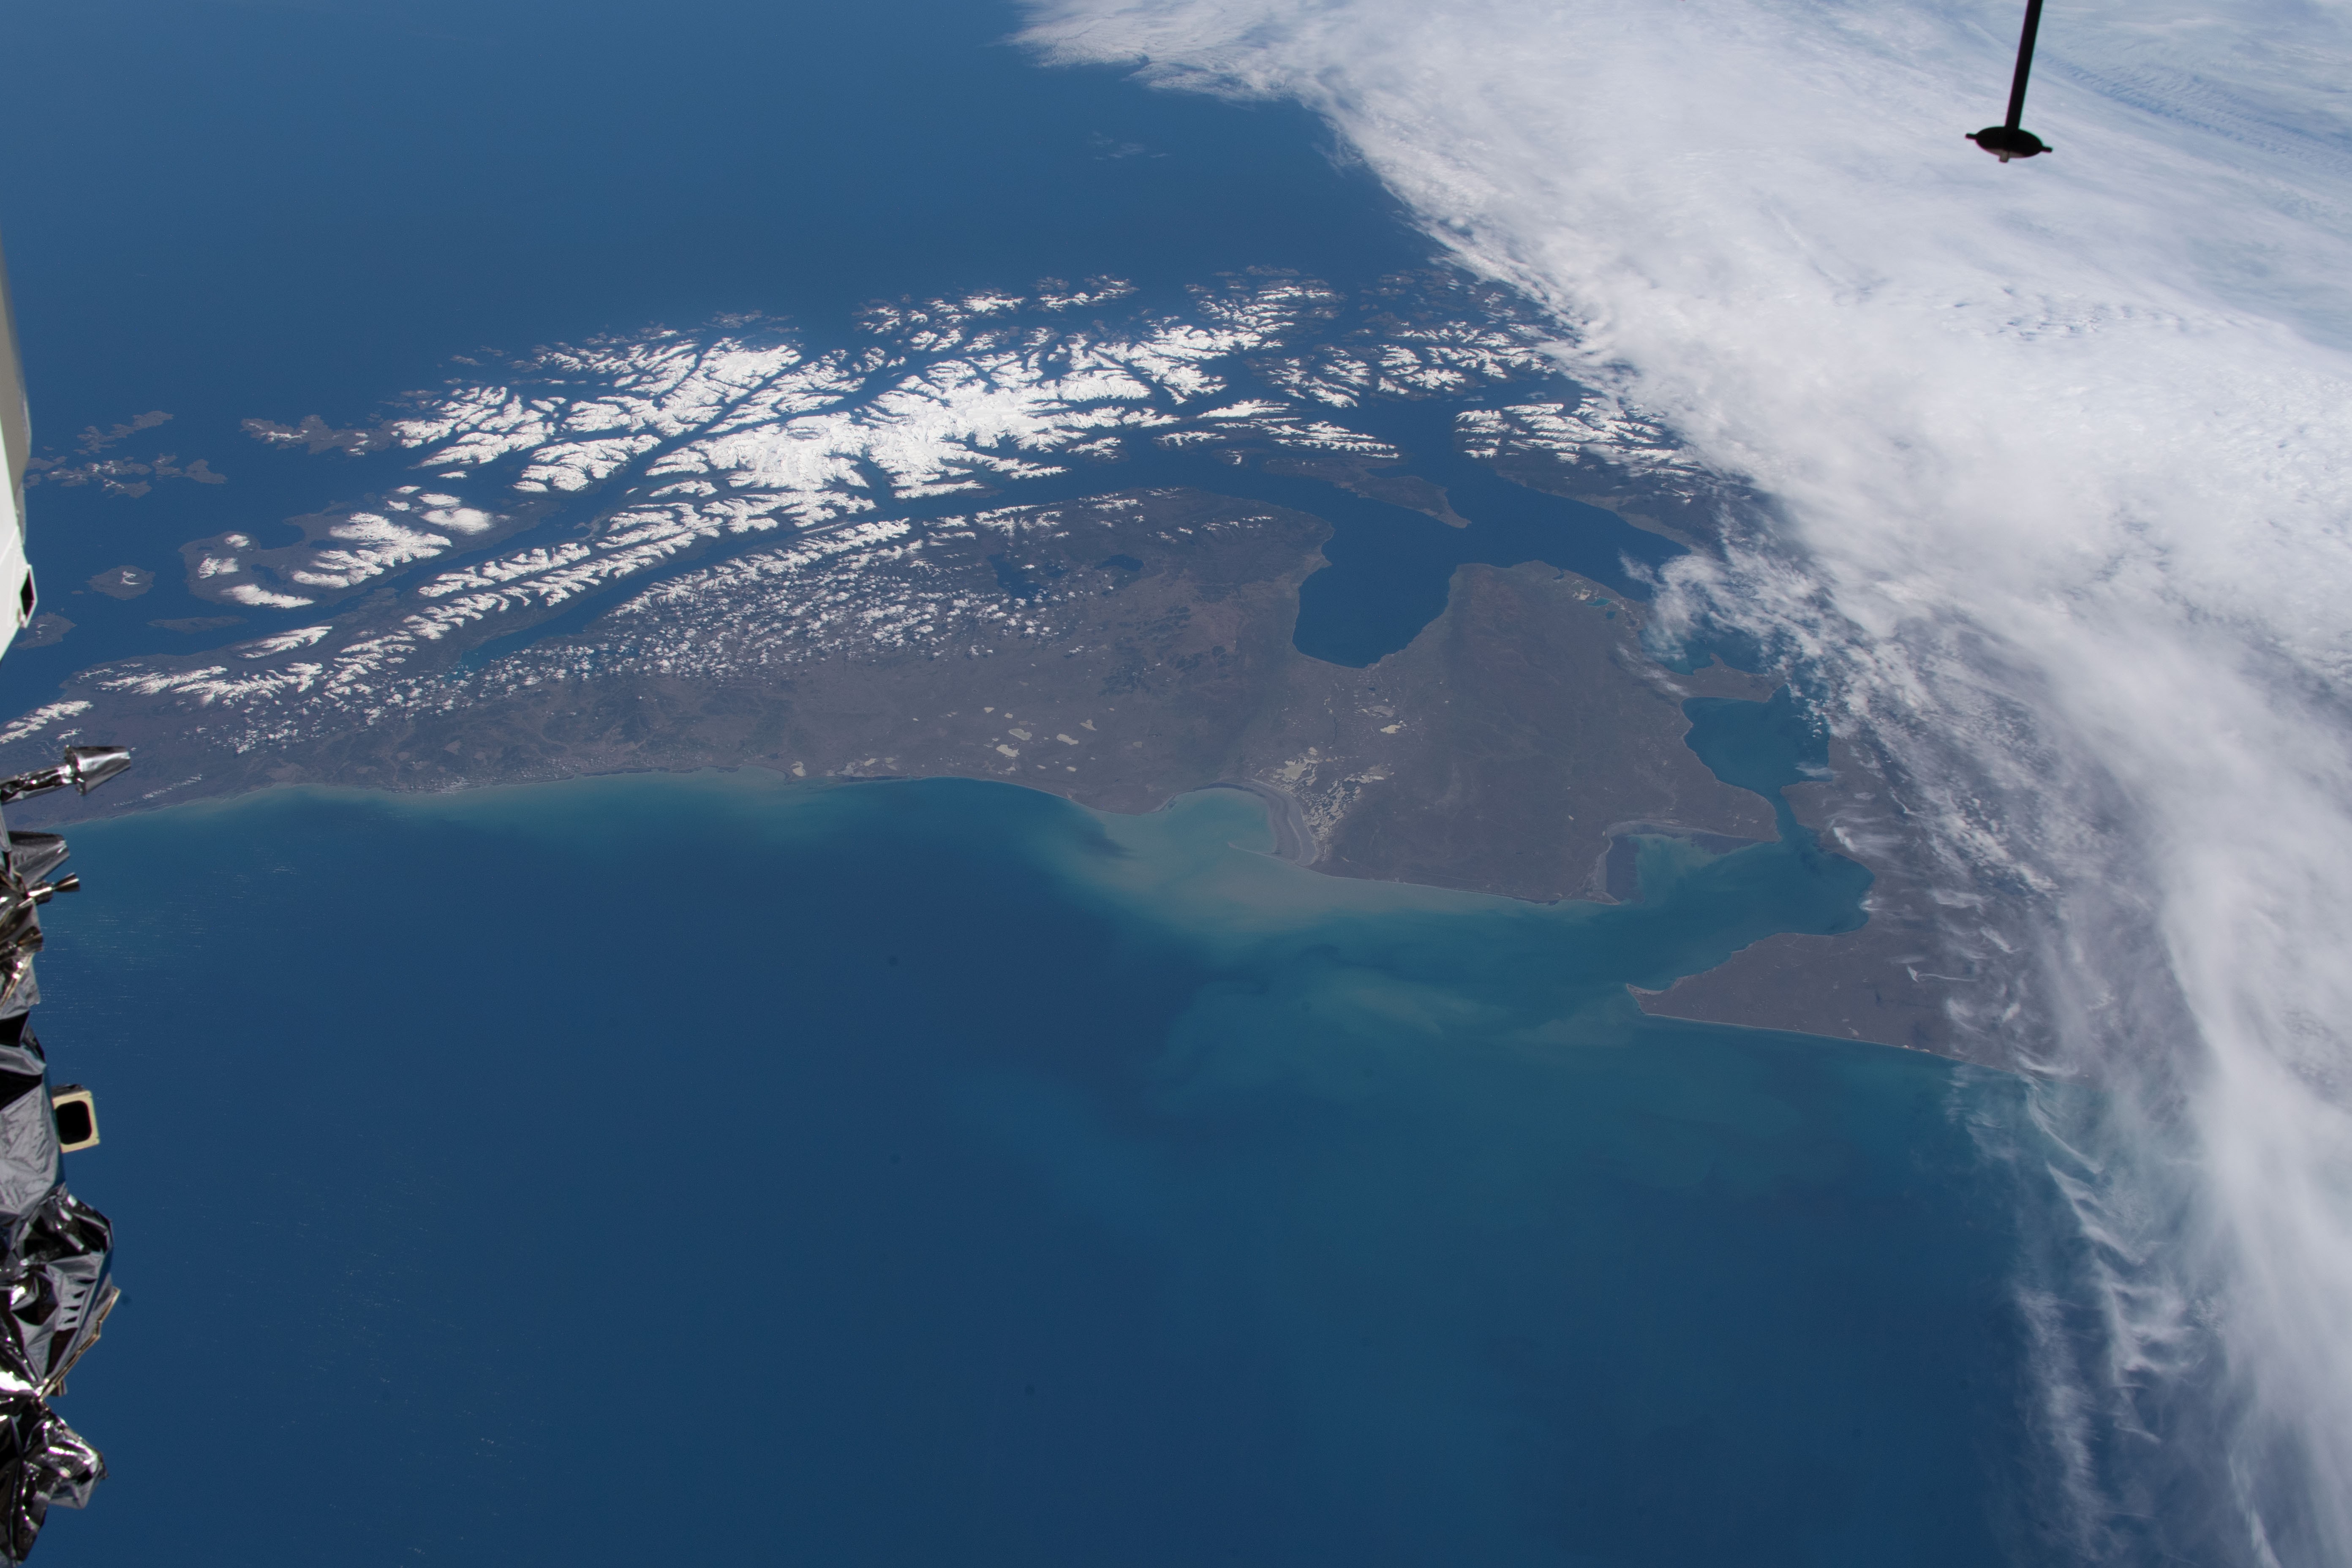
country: ARGENTINA
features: BAHIA LOMAS, CHILE
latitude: -53.5
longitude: -68.5
